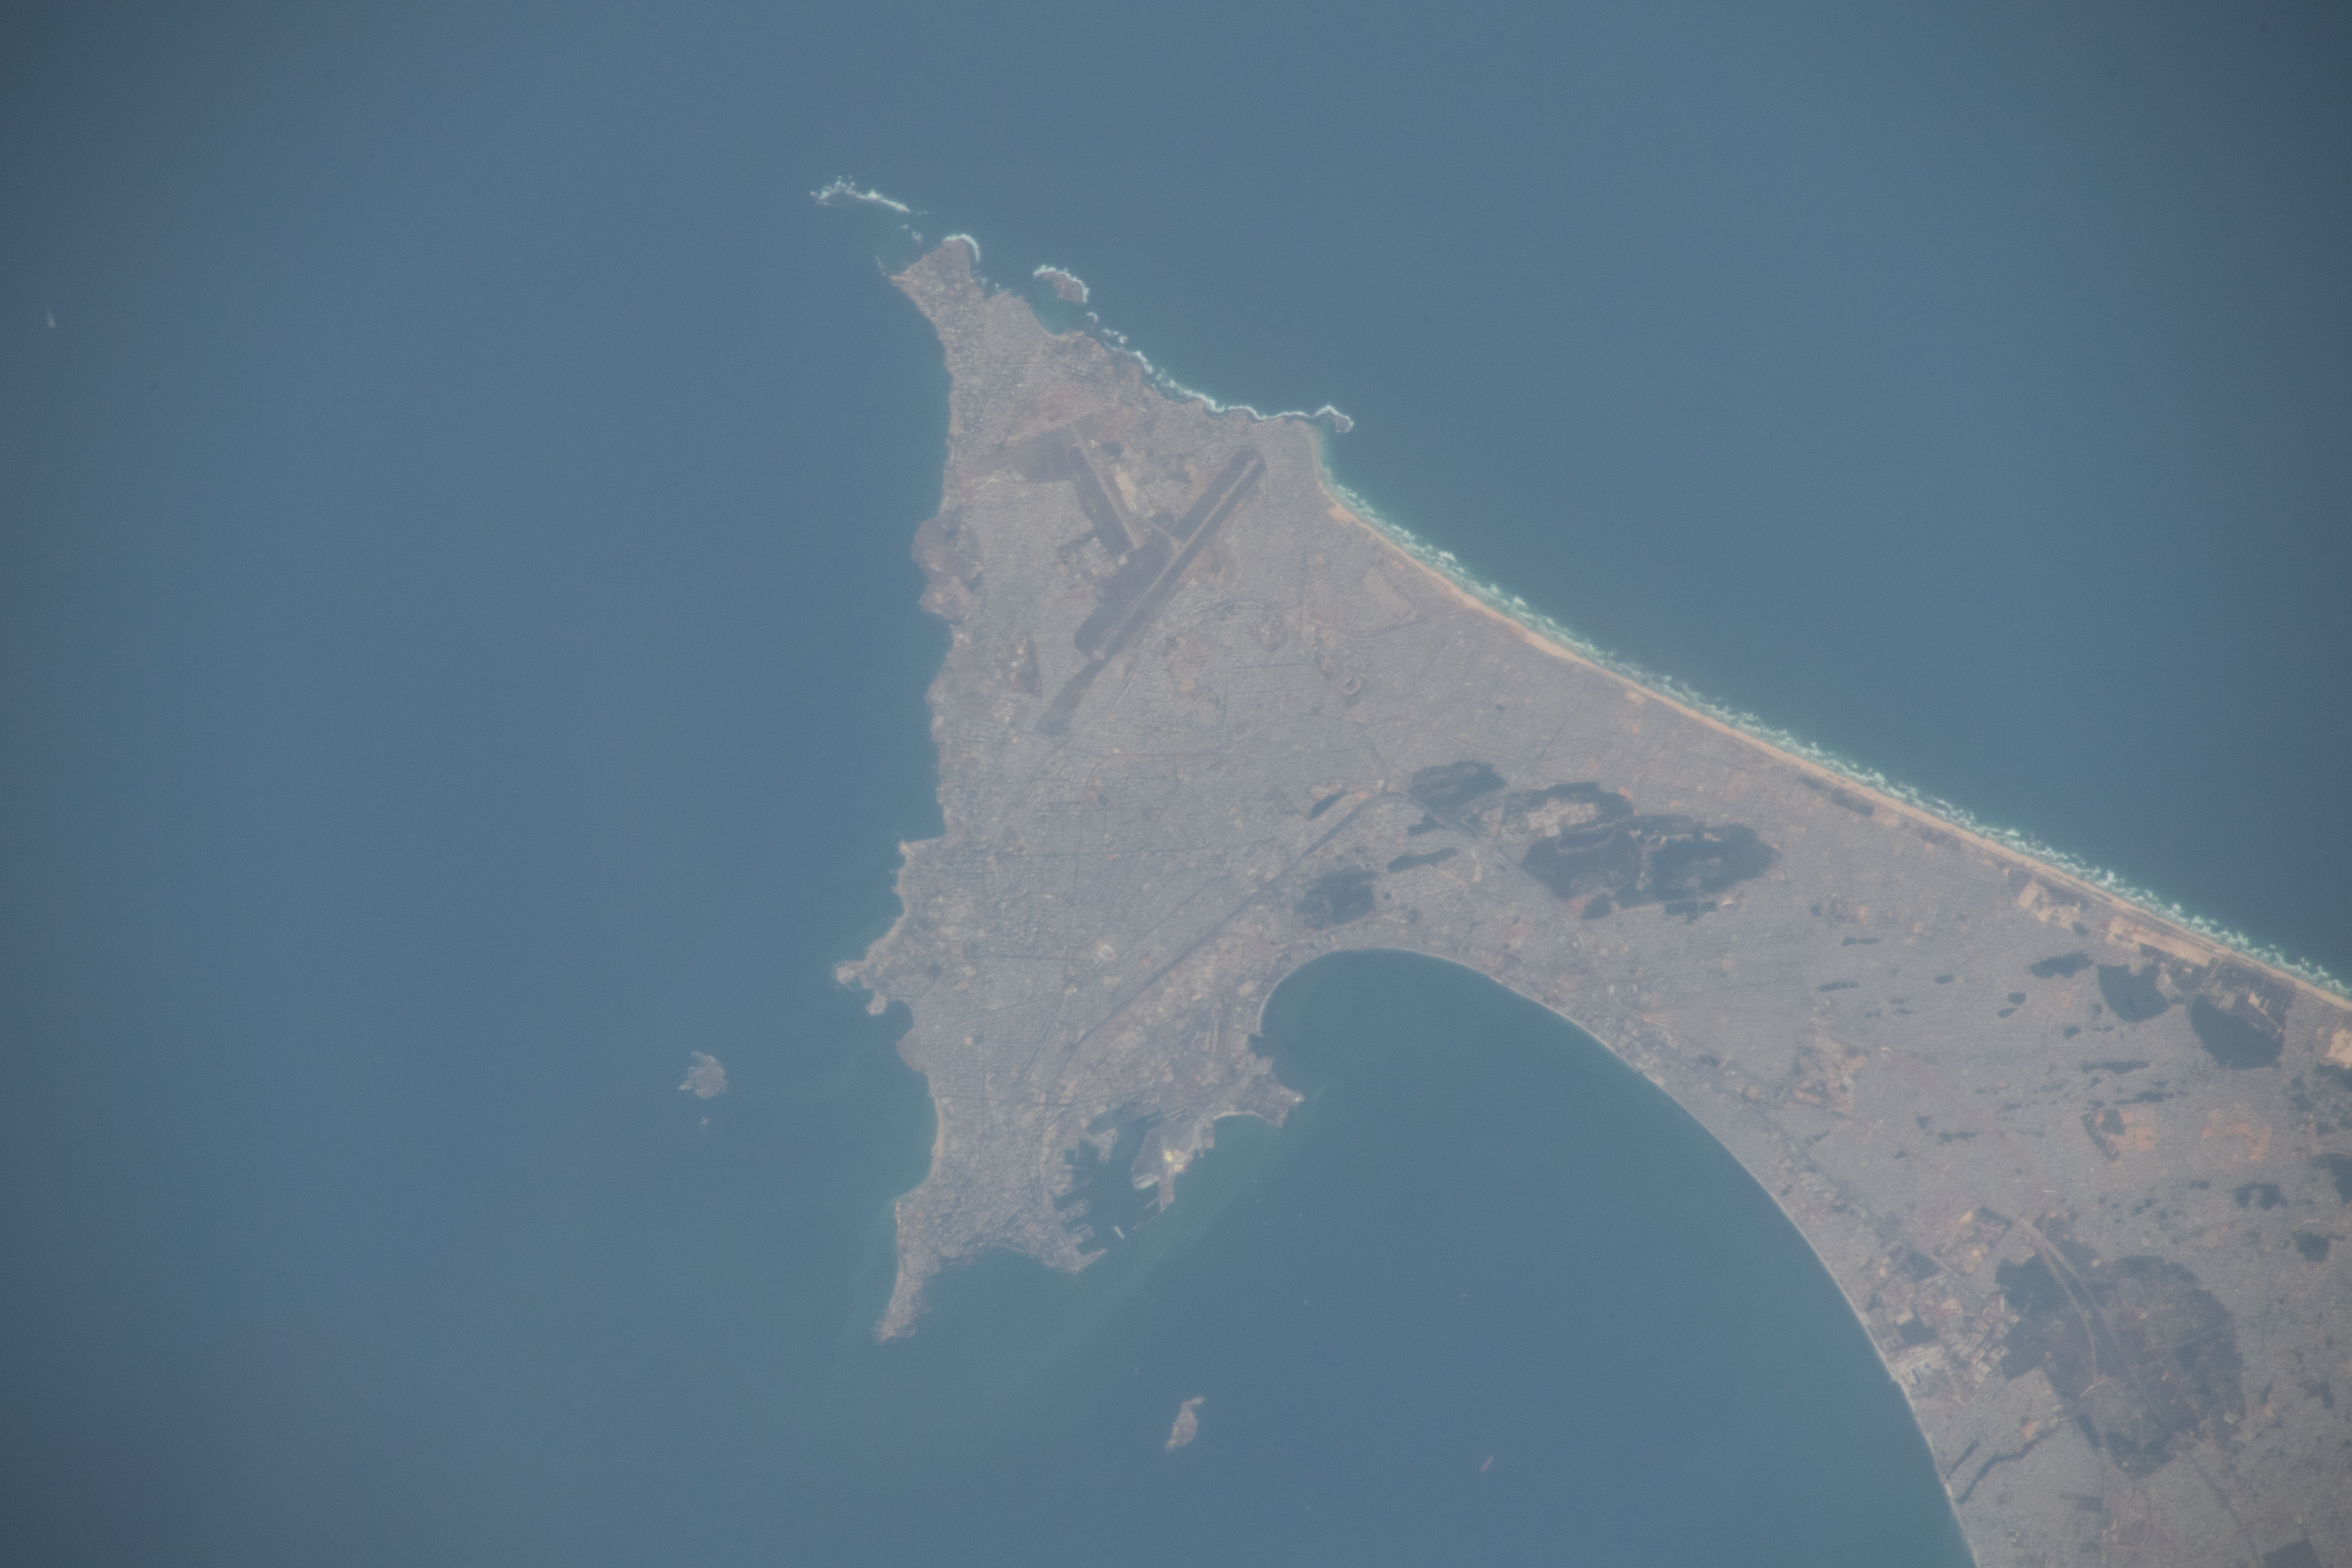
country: SENEGAL
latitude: 14.7
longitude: -17.4
